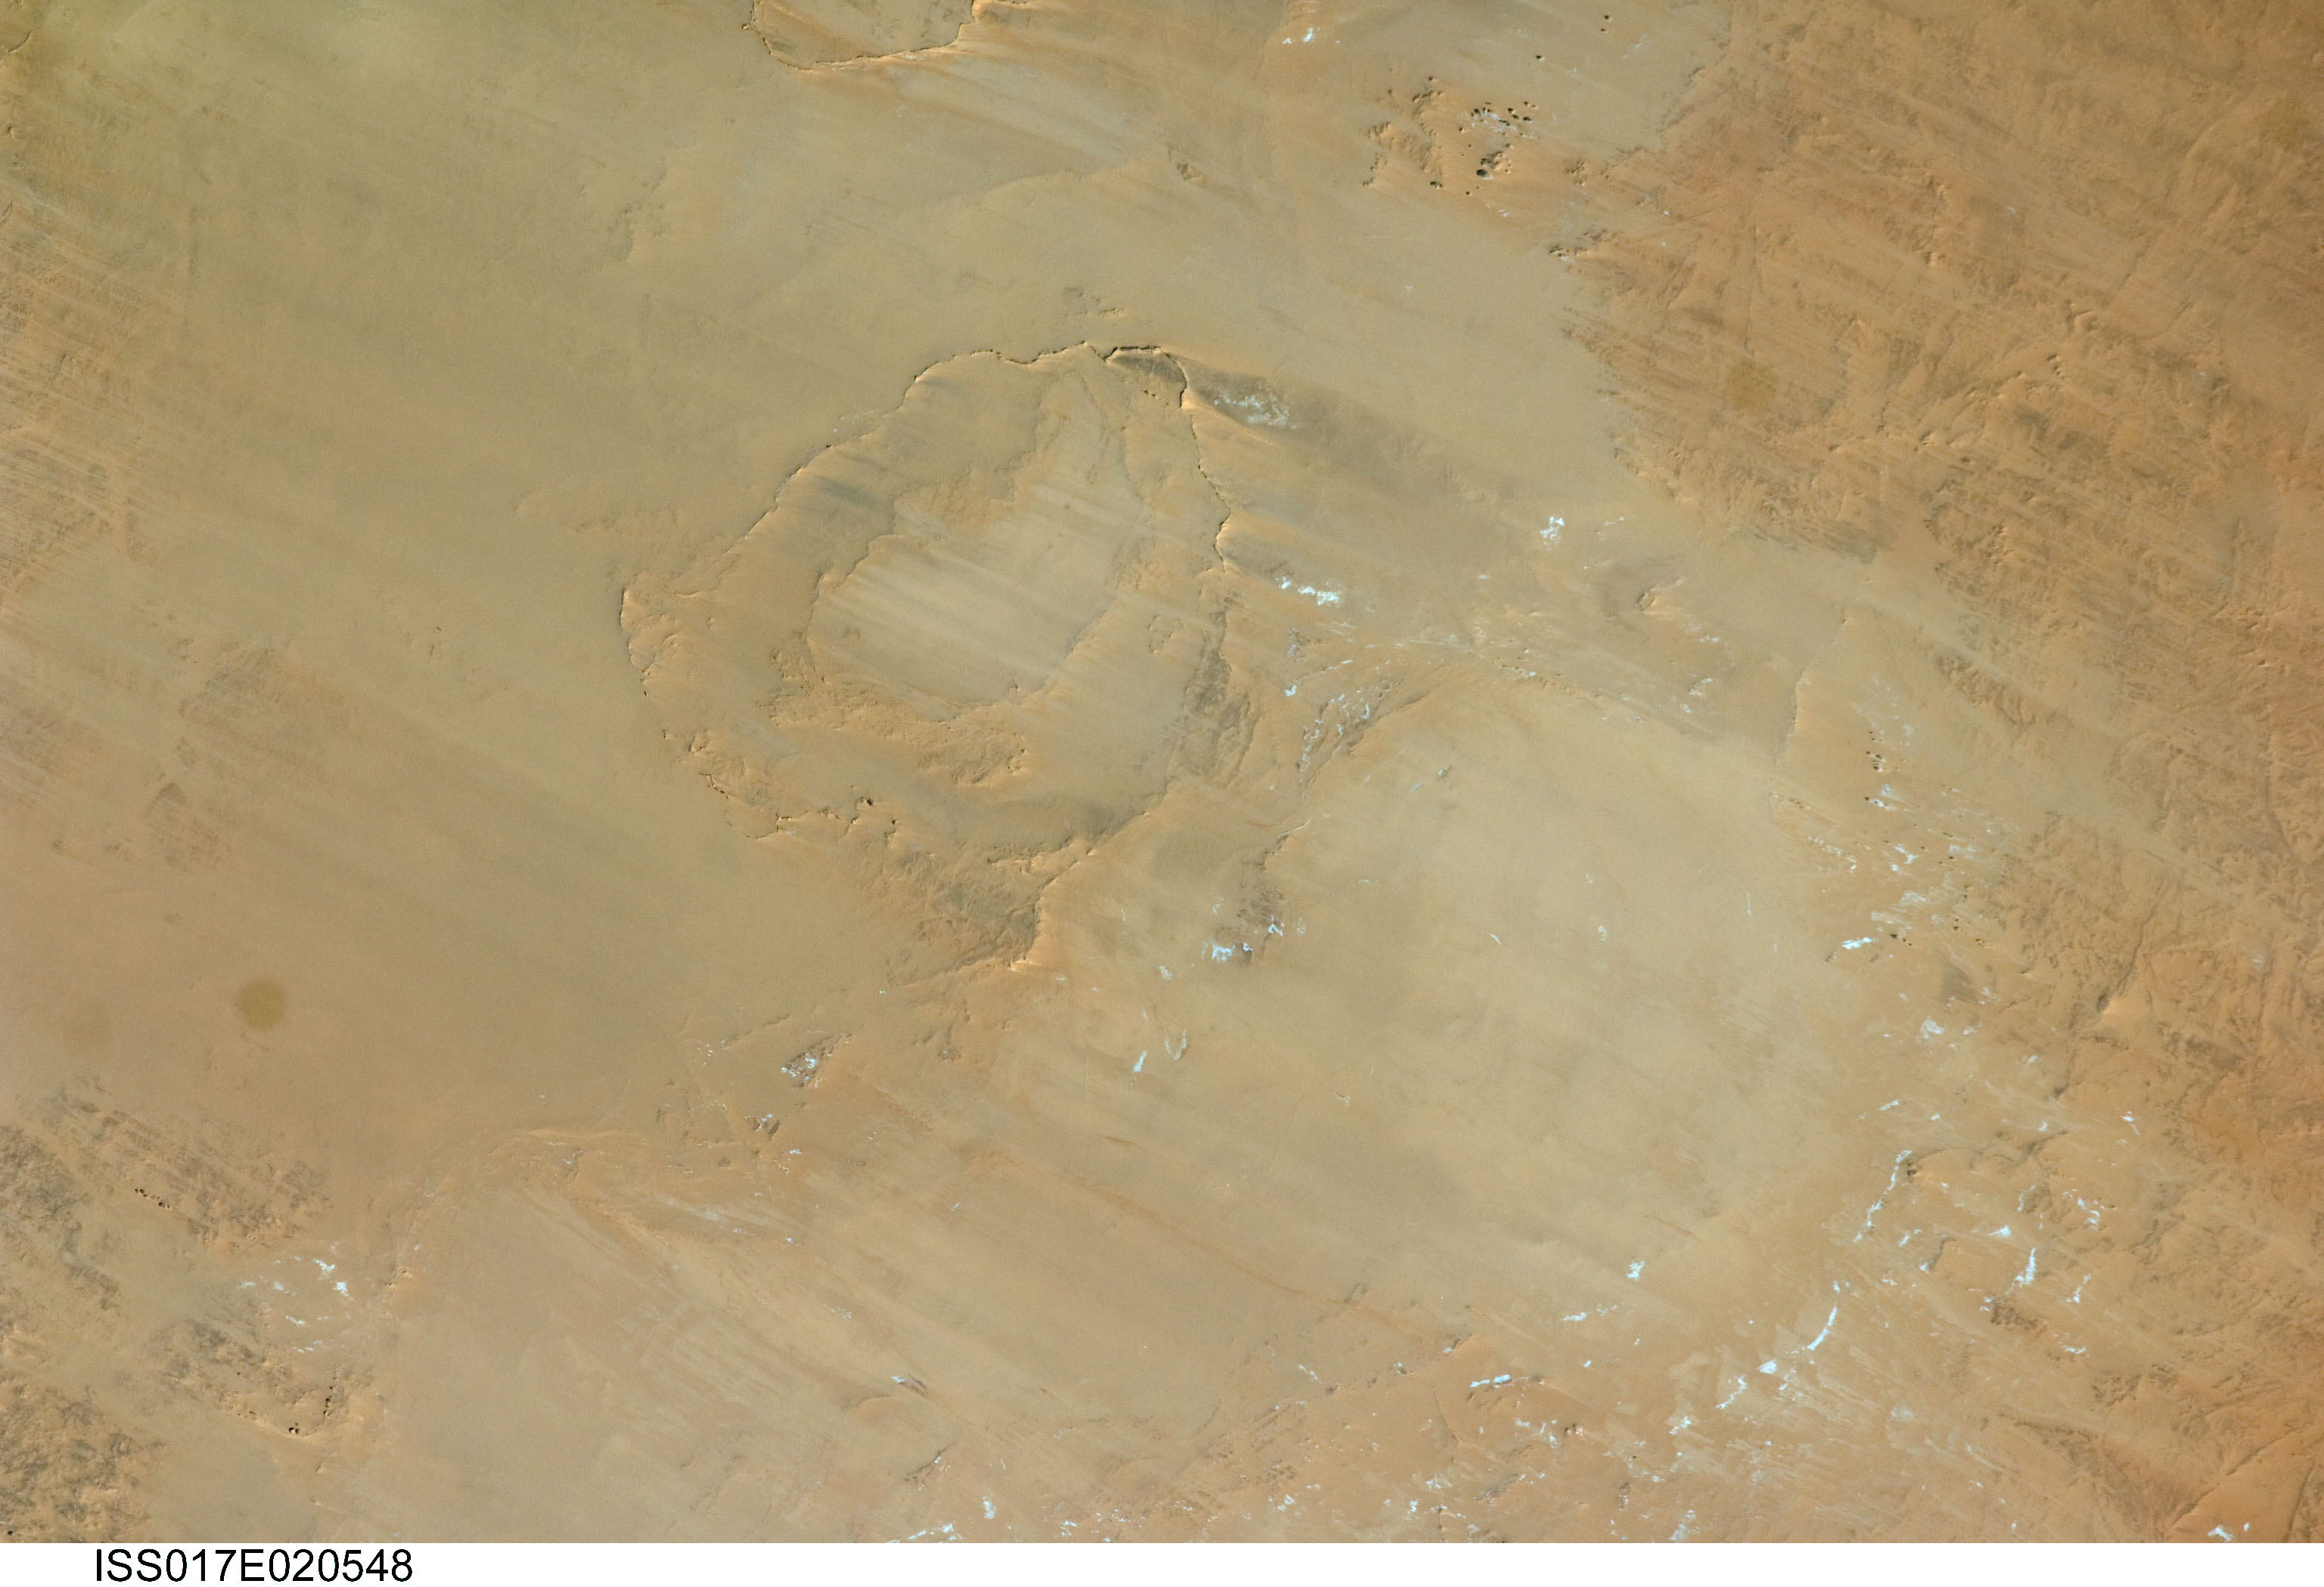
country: SUDAN
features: CIRCULAR STRUCTURES, DRY LAKES
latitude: 18.7
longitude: 25.7
